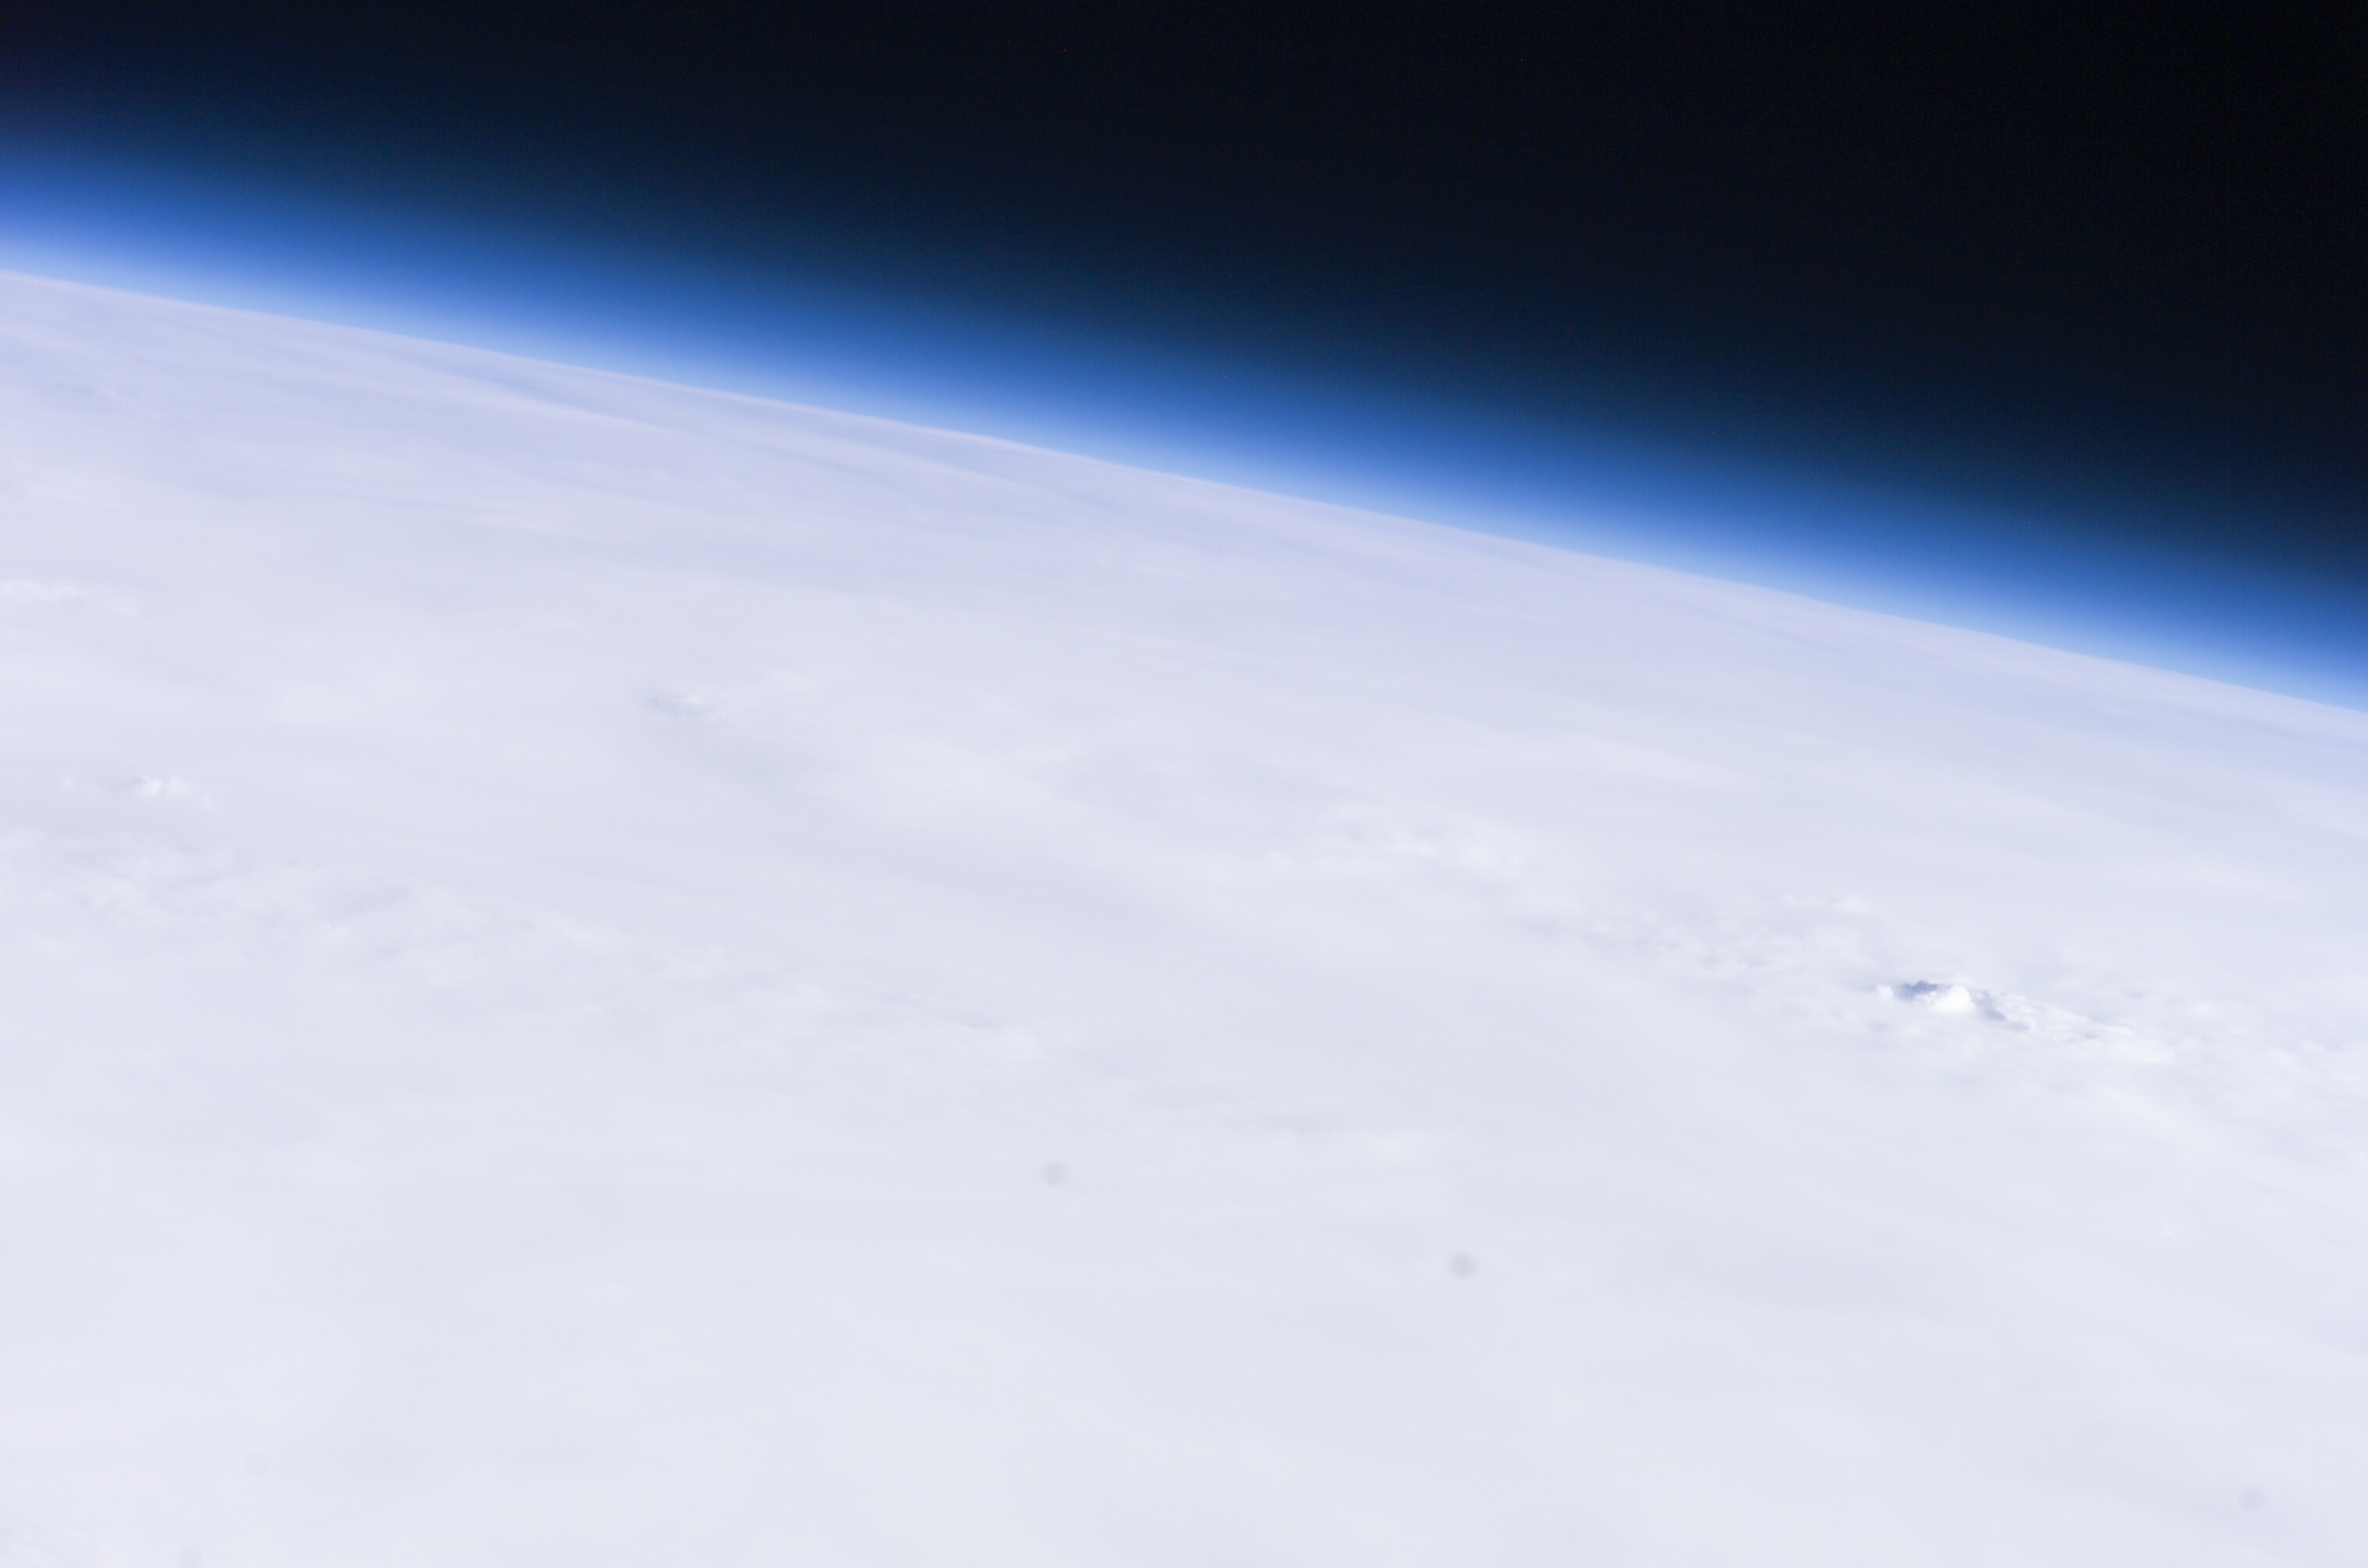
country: MEXICO
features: PAN-HURRICANE WILMA, BANDING
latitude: 21.0
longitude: -87.0
